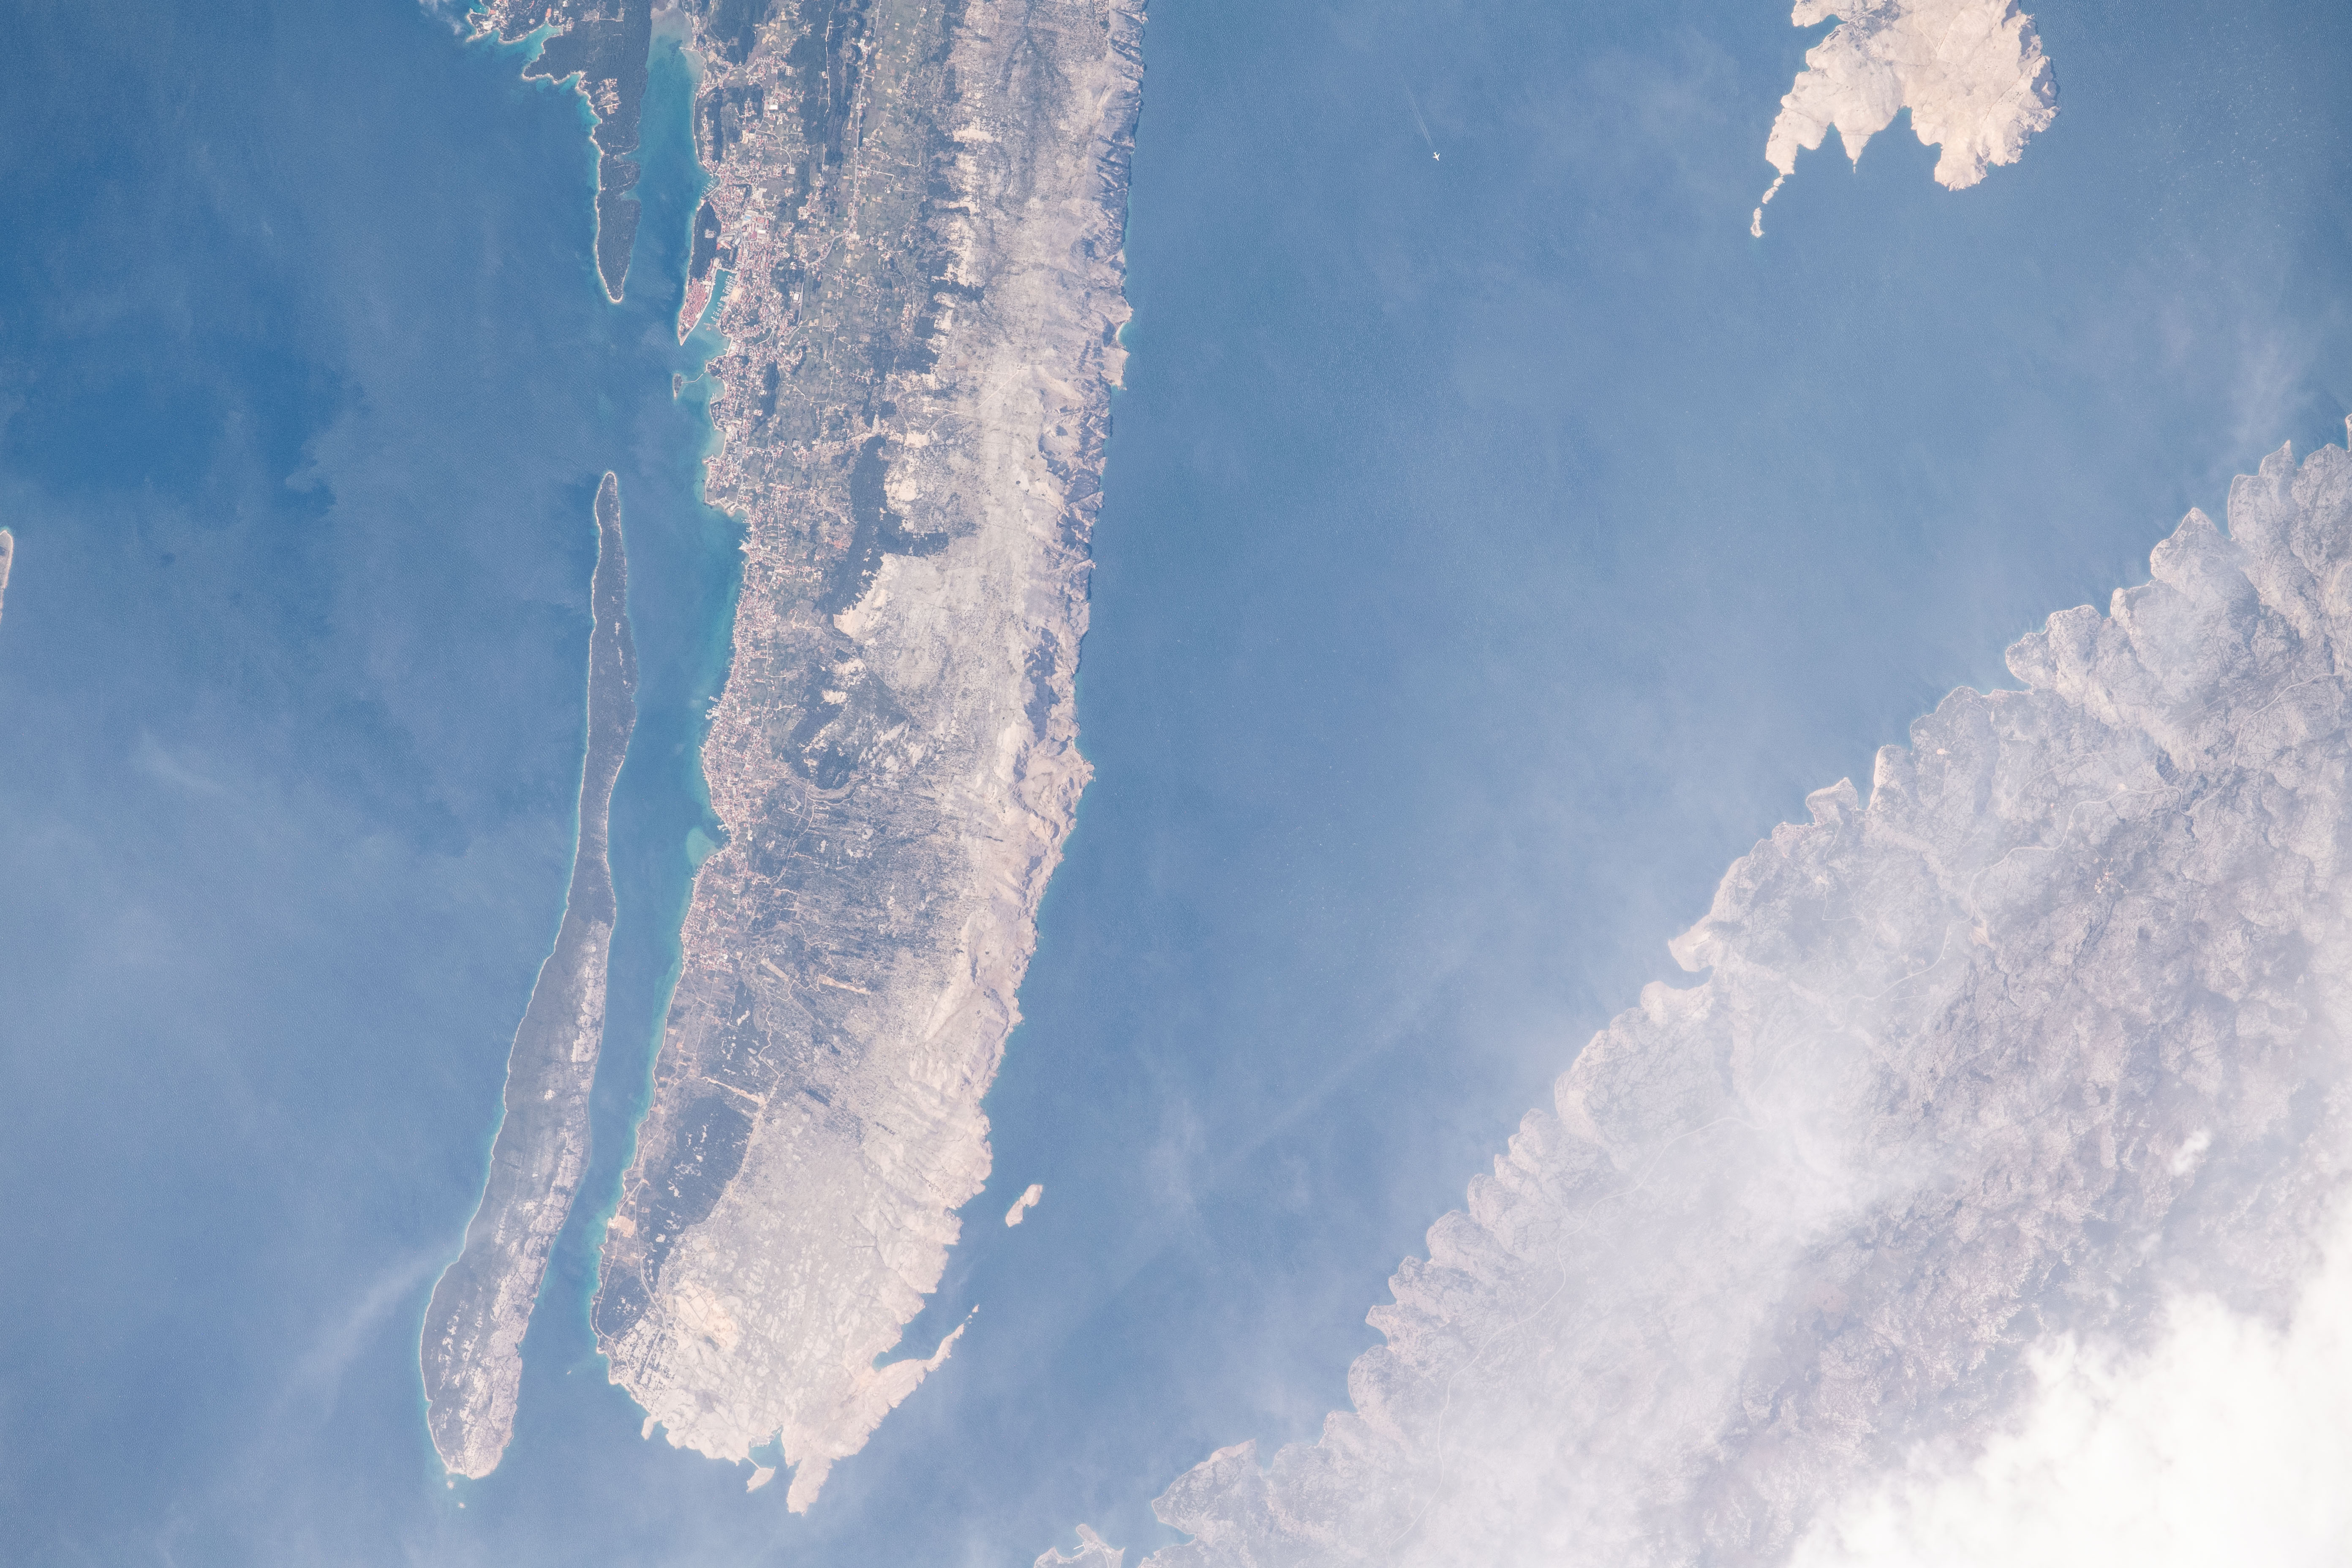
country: CROATIA
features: BARNAT, UVALA MALA STINICA
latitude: 44.8
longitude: 14.8
